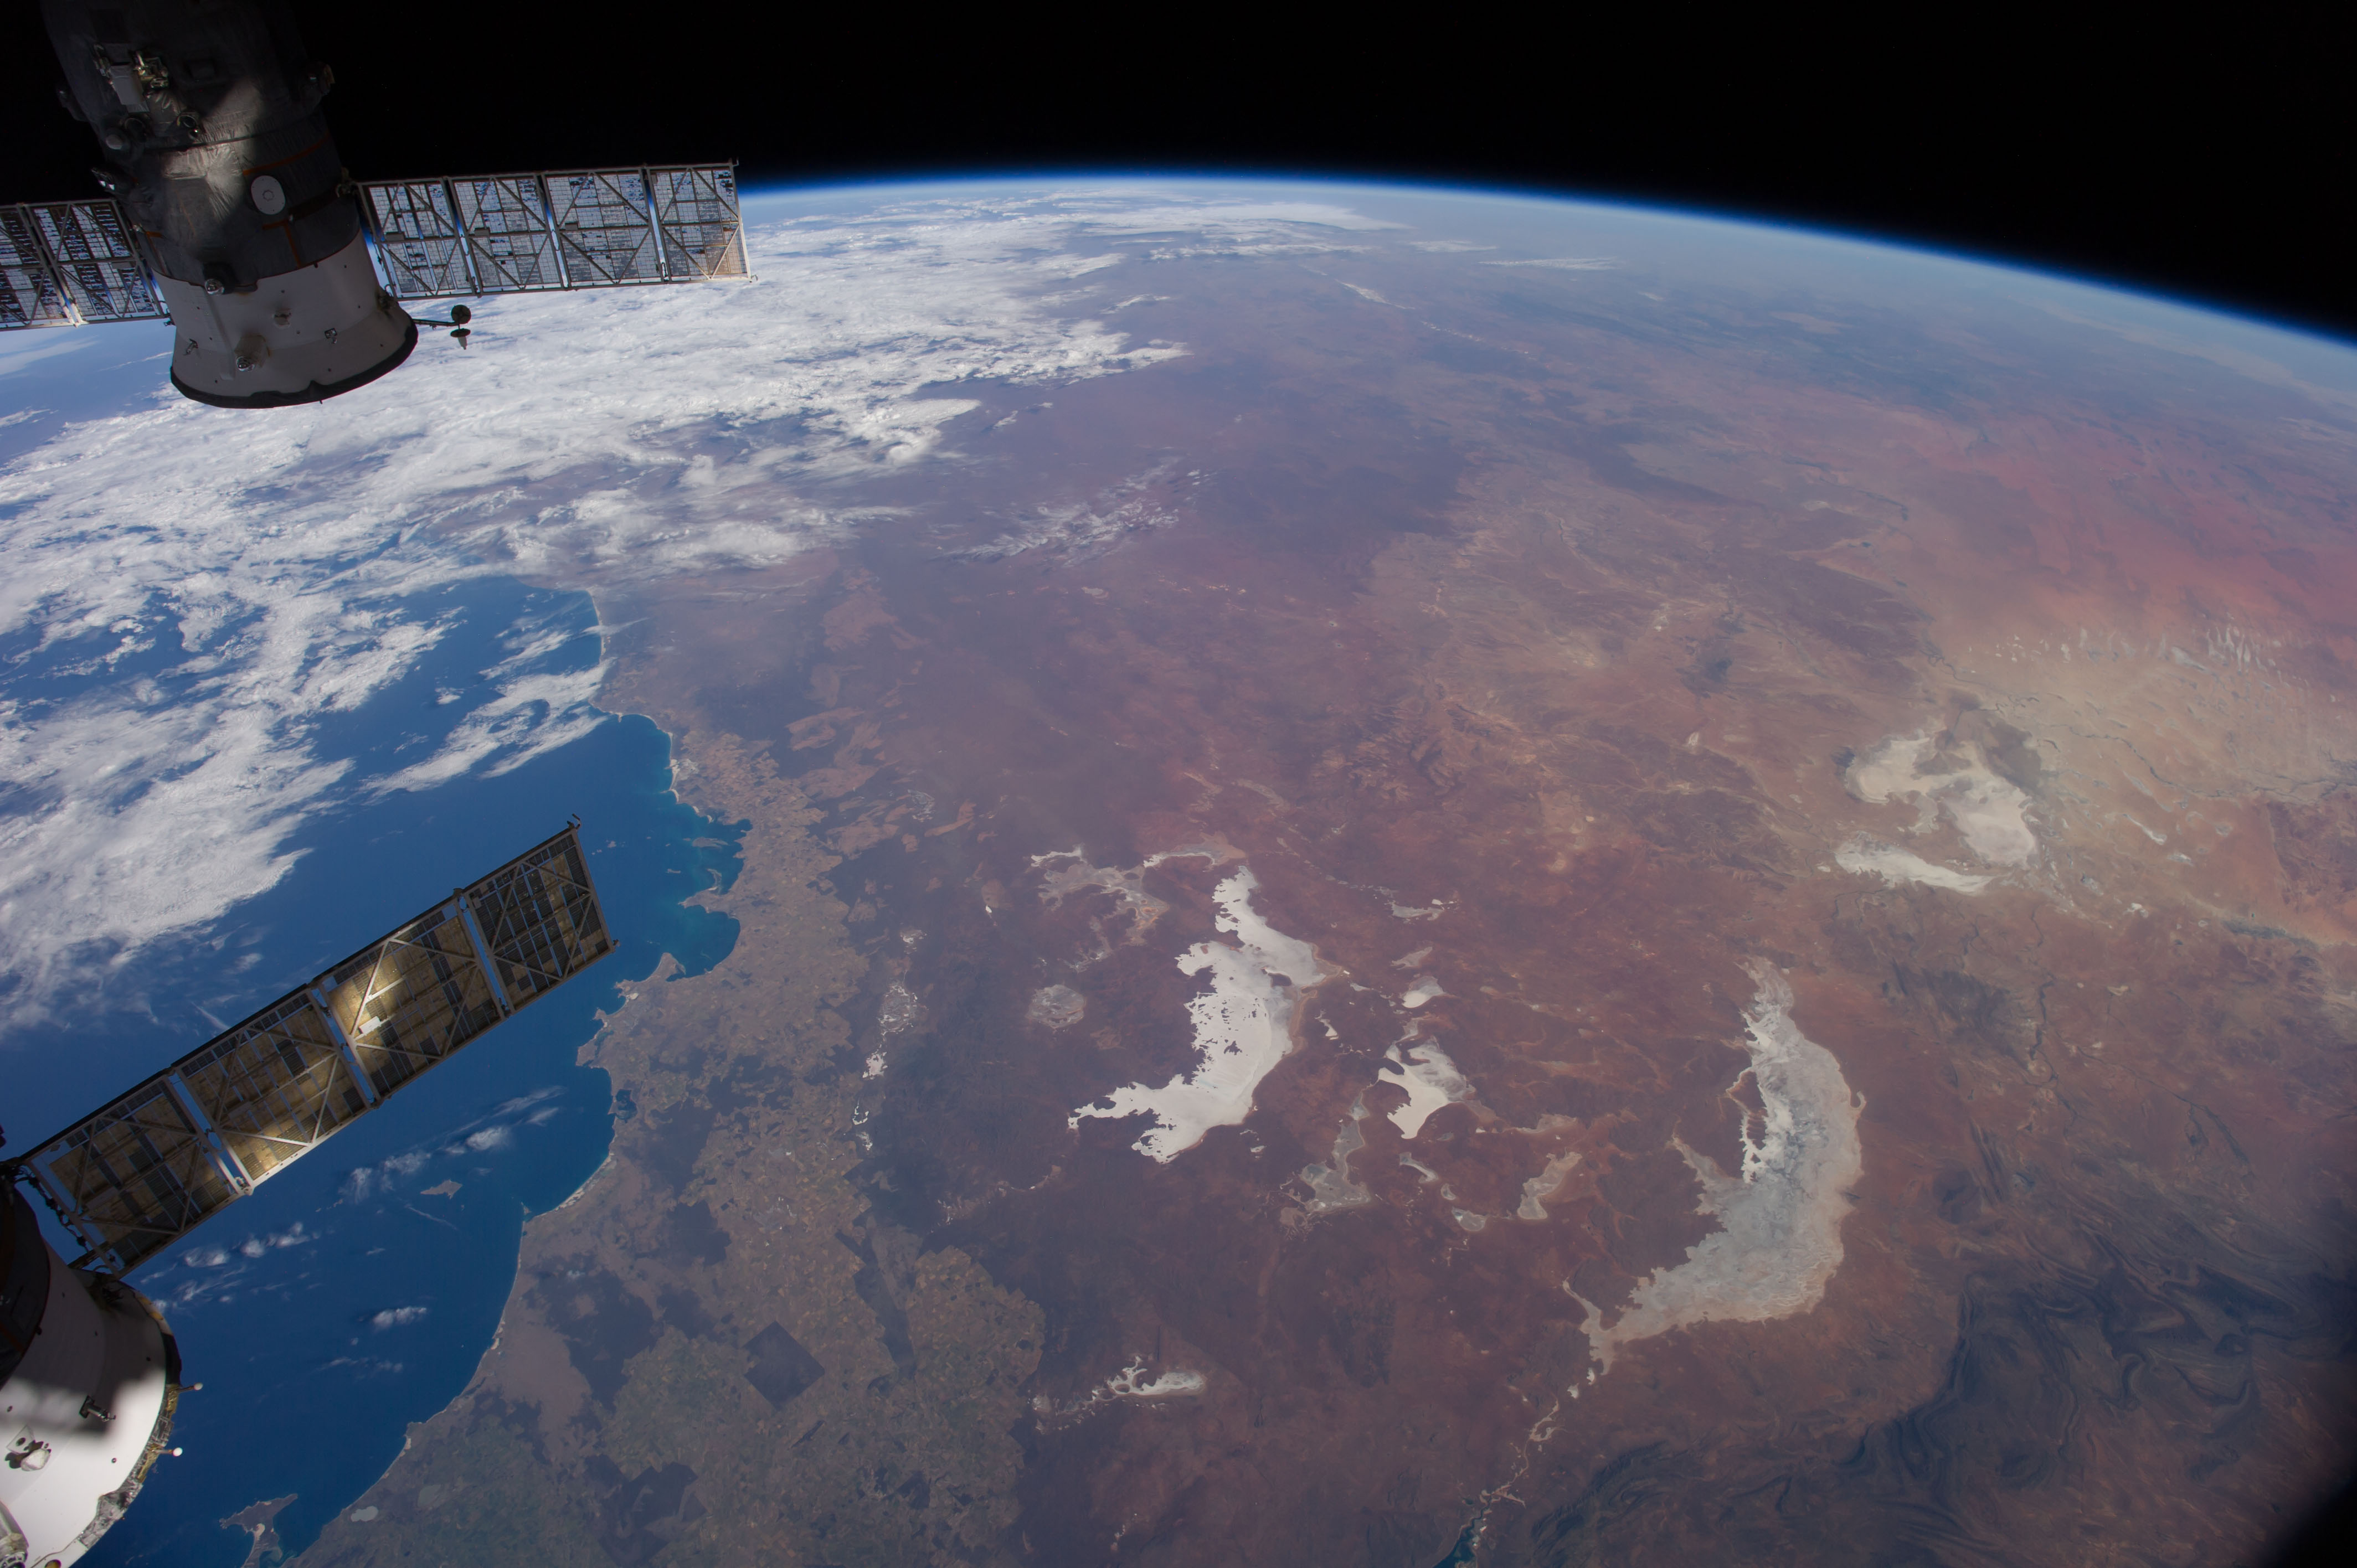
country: AUSTRALIA-SA
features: GREAT VICTORIA DES., INDIAN O., FLINDERS RA., L. EYRE, L. EVERARD, L. GAIRDNER, L. TORRENS, L. MACFARLANE, L. HART, L. HANSON, L. YOUNGHUSBAND, L. ACRAMAN, L. FINNISS, L. DUTTON, ATMOSPHERIC LIMB
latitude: -31.0
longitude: 135.0
